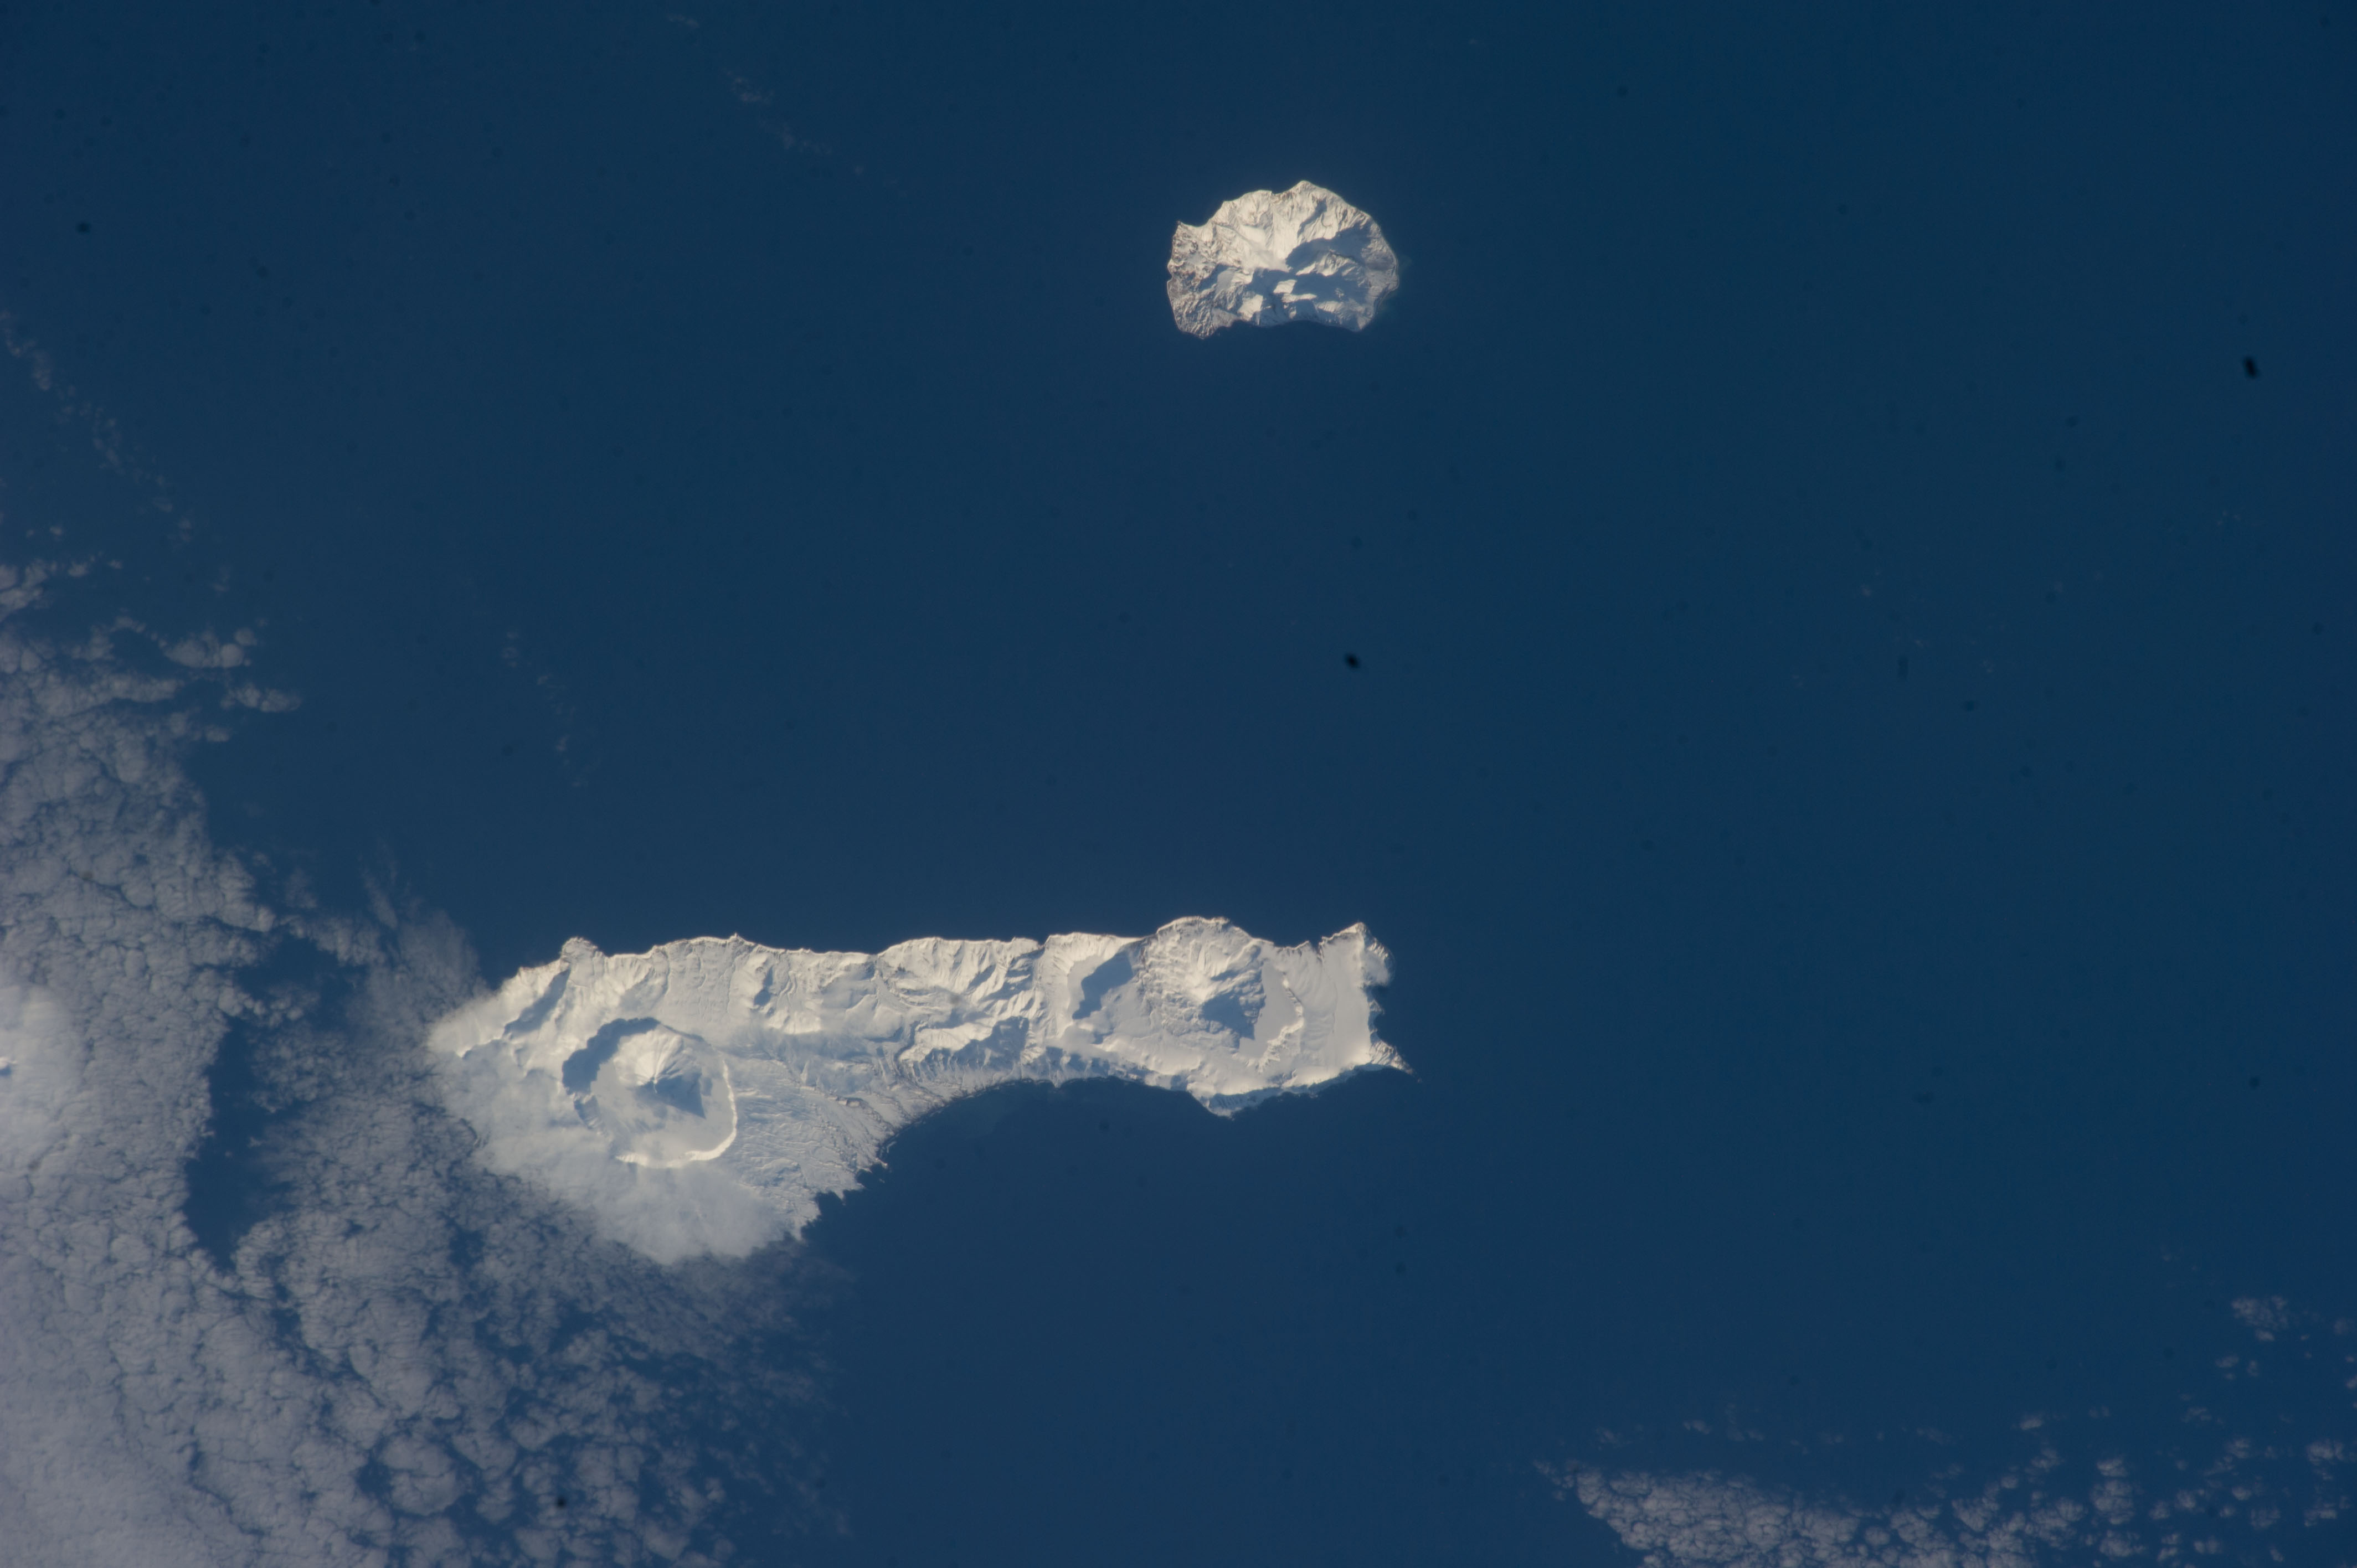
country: RUSSIAN FEDERATION
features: SEA OF OKHOTSK, KURIL ISLANDS, ONEKOTAN
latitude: 49.6
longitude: 154.7
